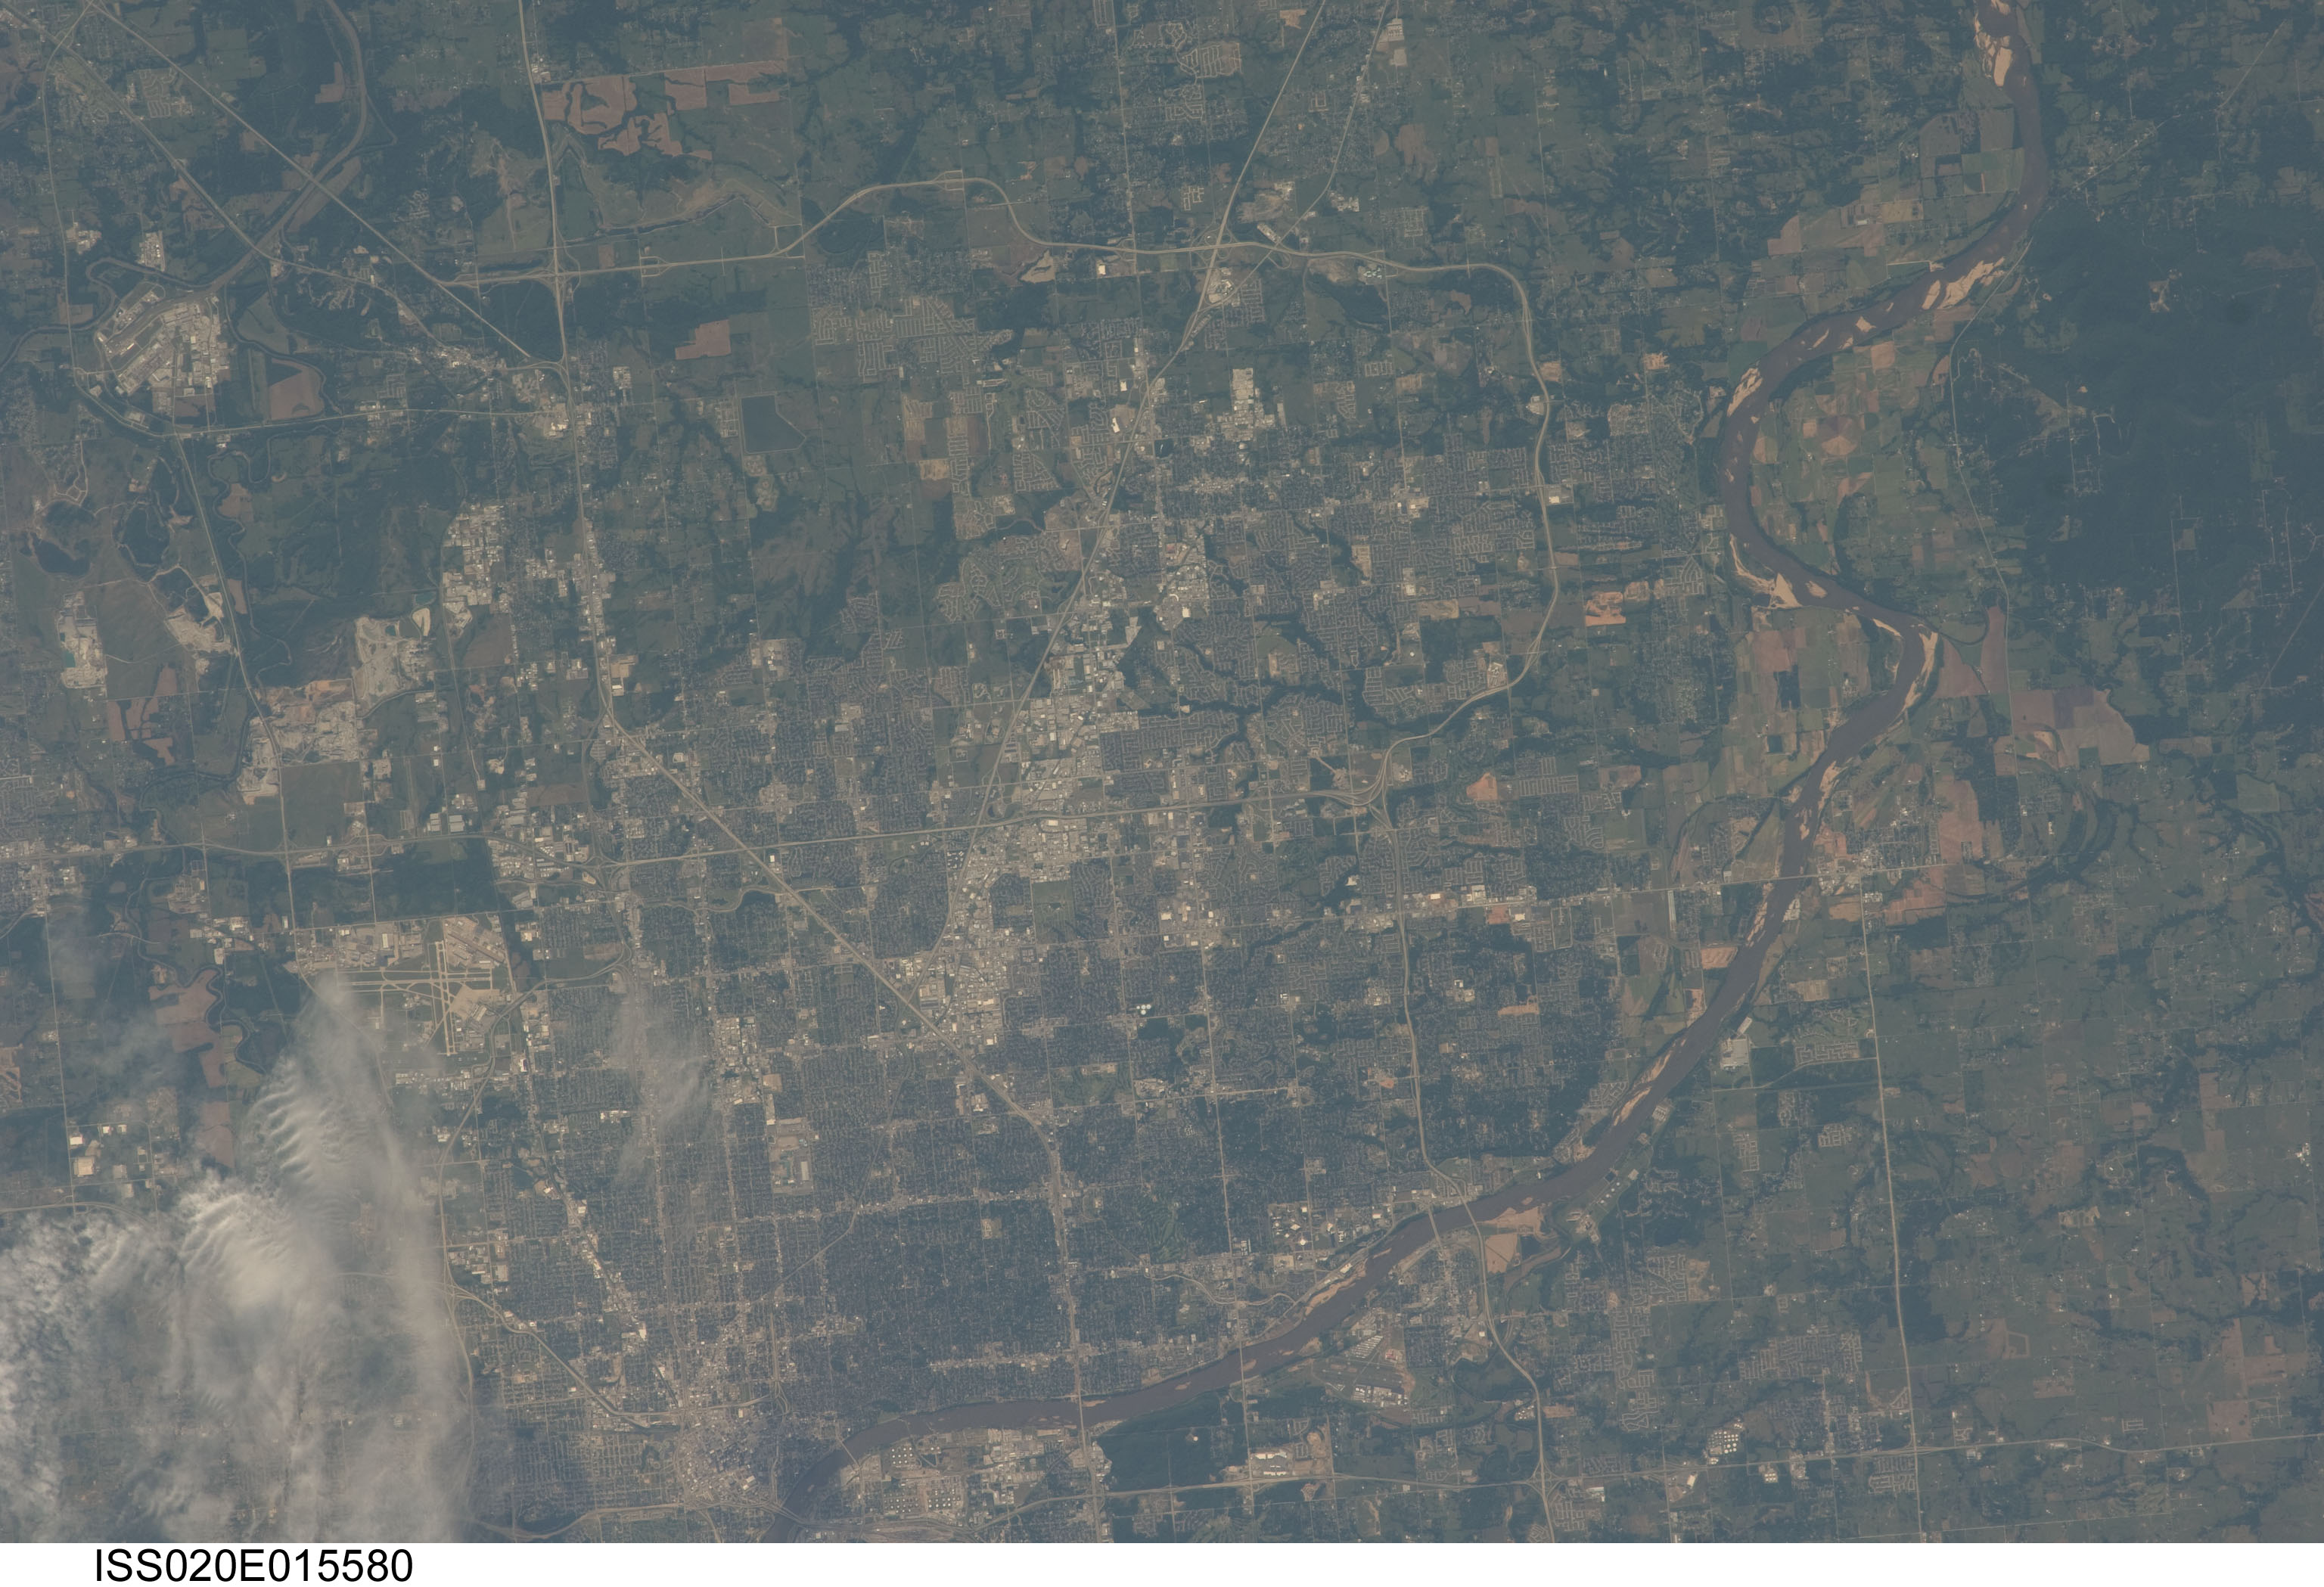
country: USA-OKLAHOMA
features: BIXBY,MEMORIAL PARK CEMETERY,NEW TULSA,MUSKOGEE TURNPIKE,CREEK TURNPIKE,BROKEN ARROW TULSA INTERNATIONAL AIRPORT,BROKEN ARROW,LYNN LANE RESERVOIR,ARKANSAS RIVER,OKLAHOMA,JENKS,INTERSTATE 44,TULSA,TULSA INTERNATIONAL AIRPORT
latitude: 36.1
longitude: -95.9
